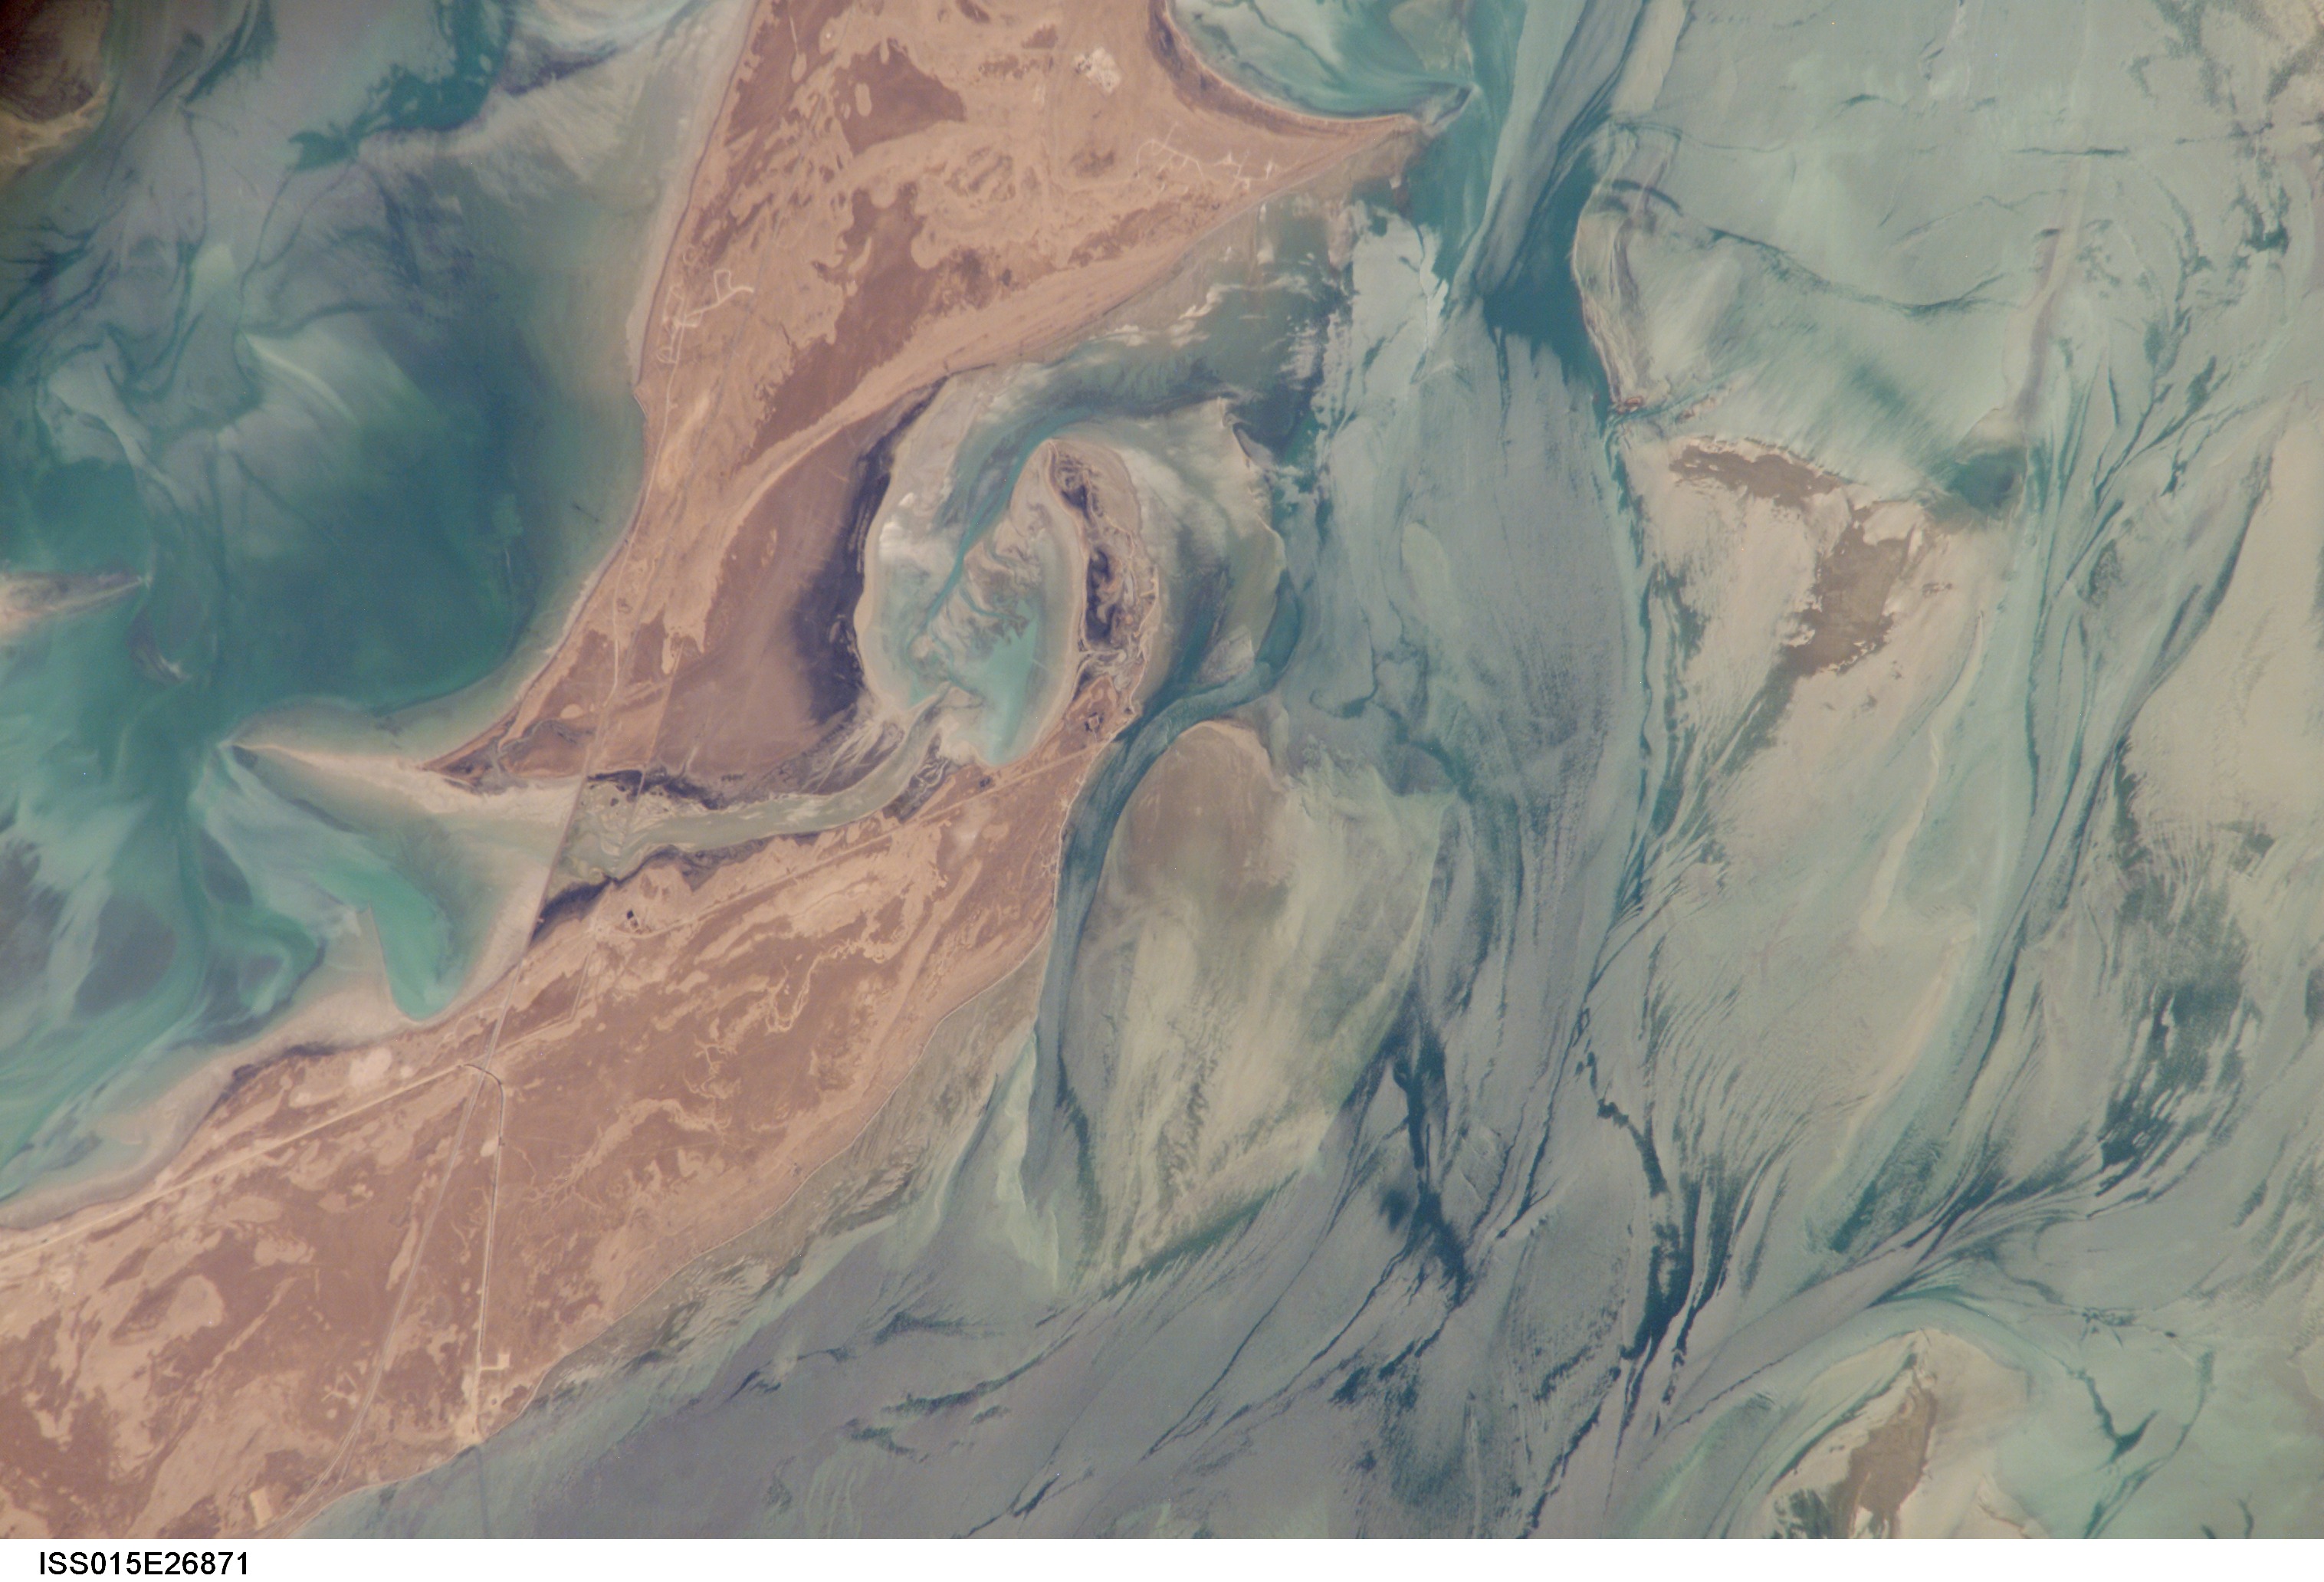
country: SAUDI ARABIA
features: BATINAH I., GLINT, CHAN., I.
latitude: 27.3
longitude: 49.5
